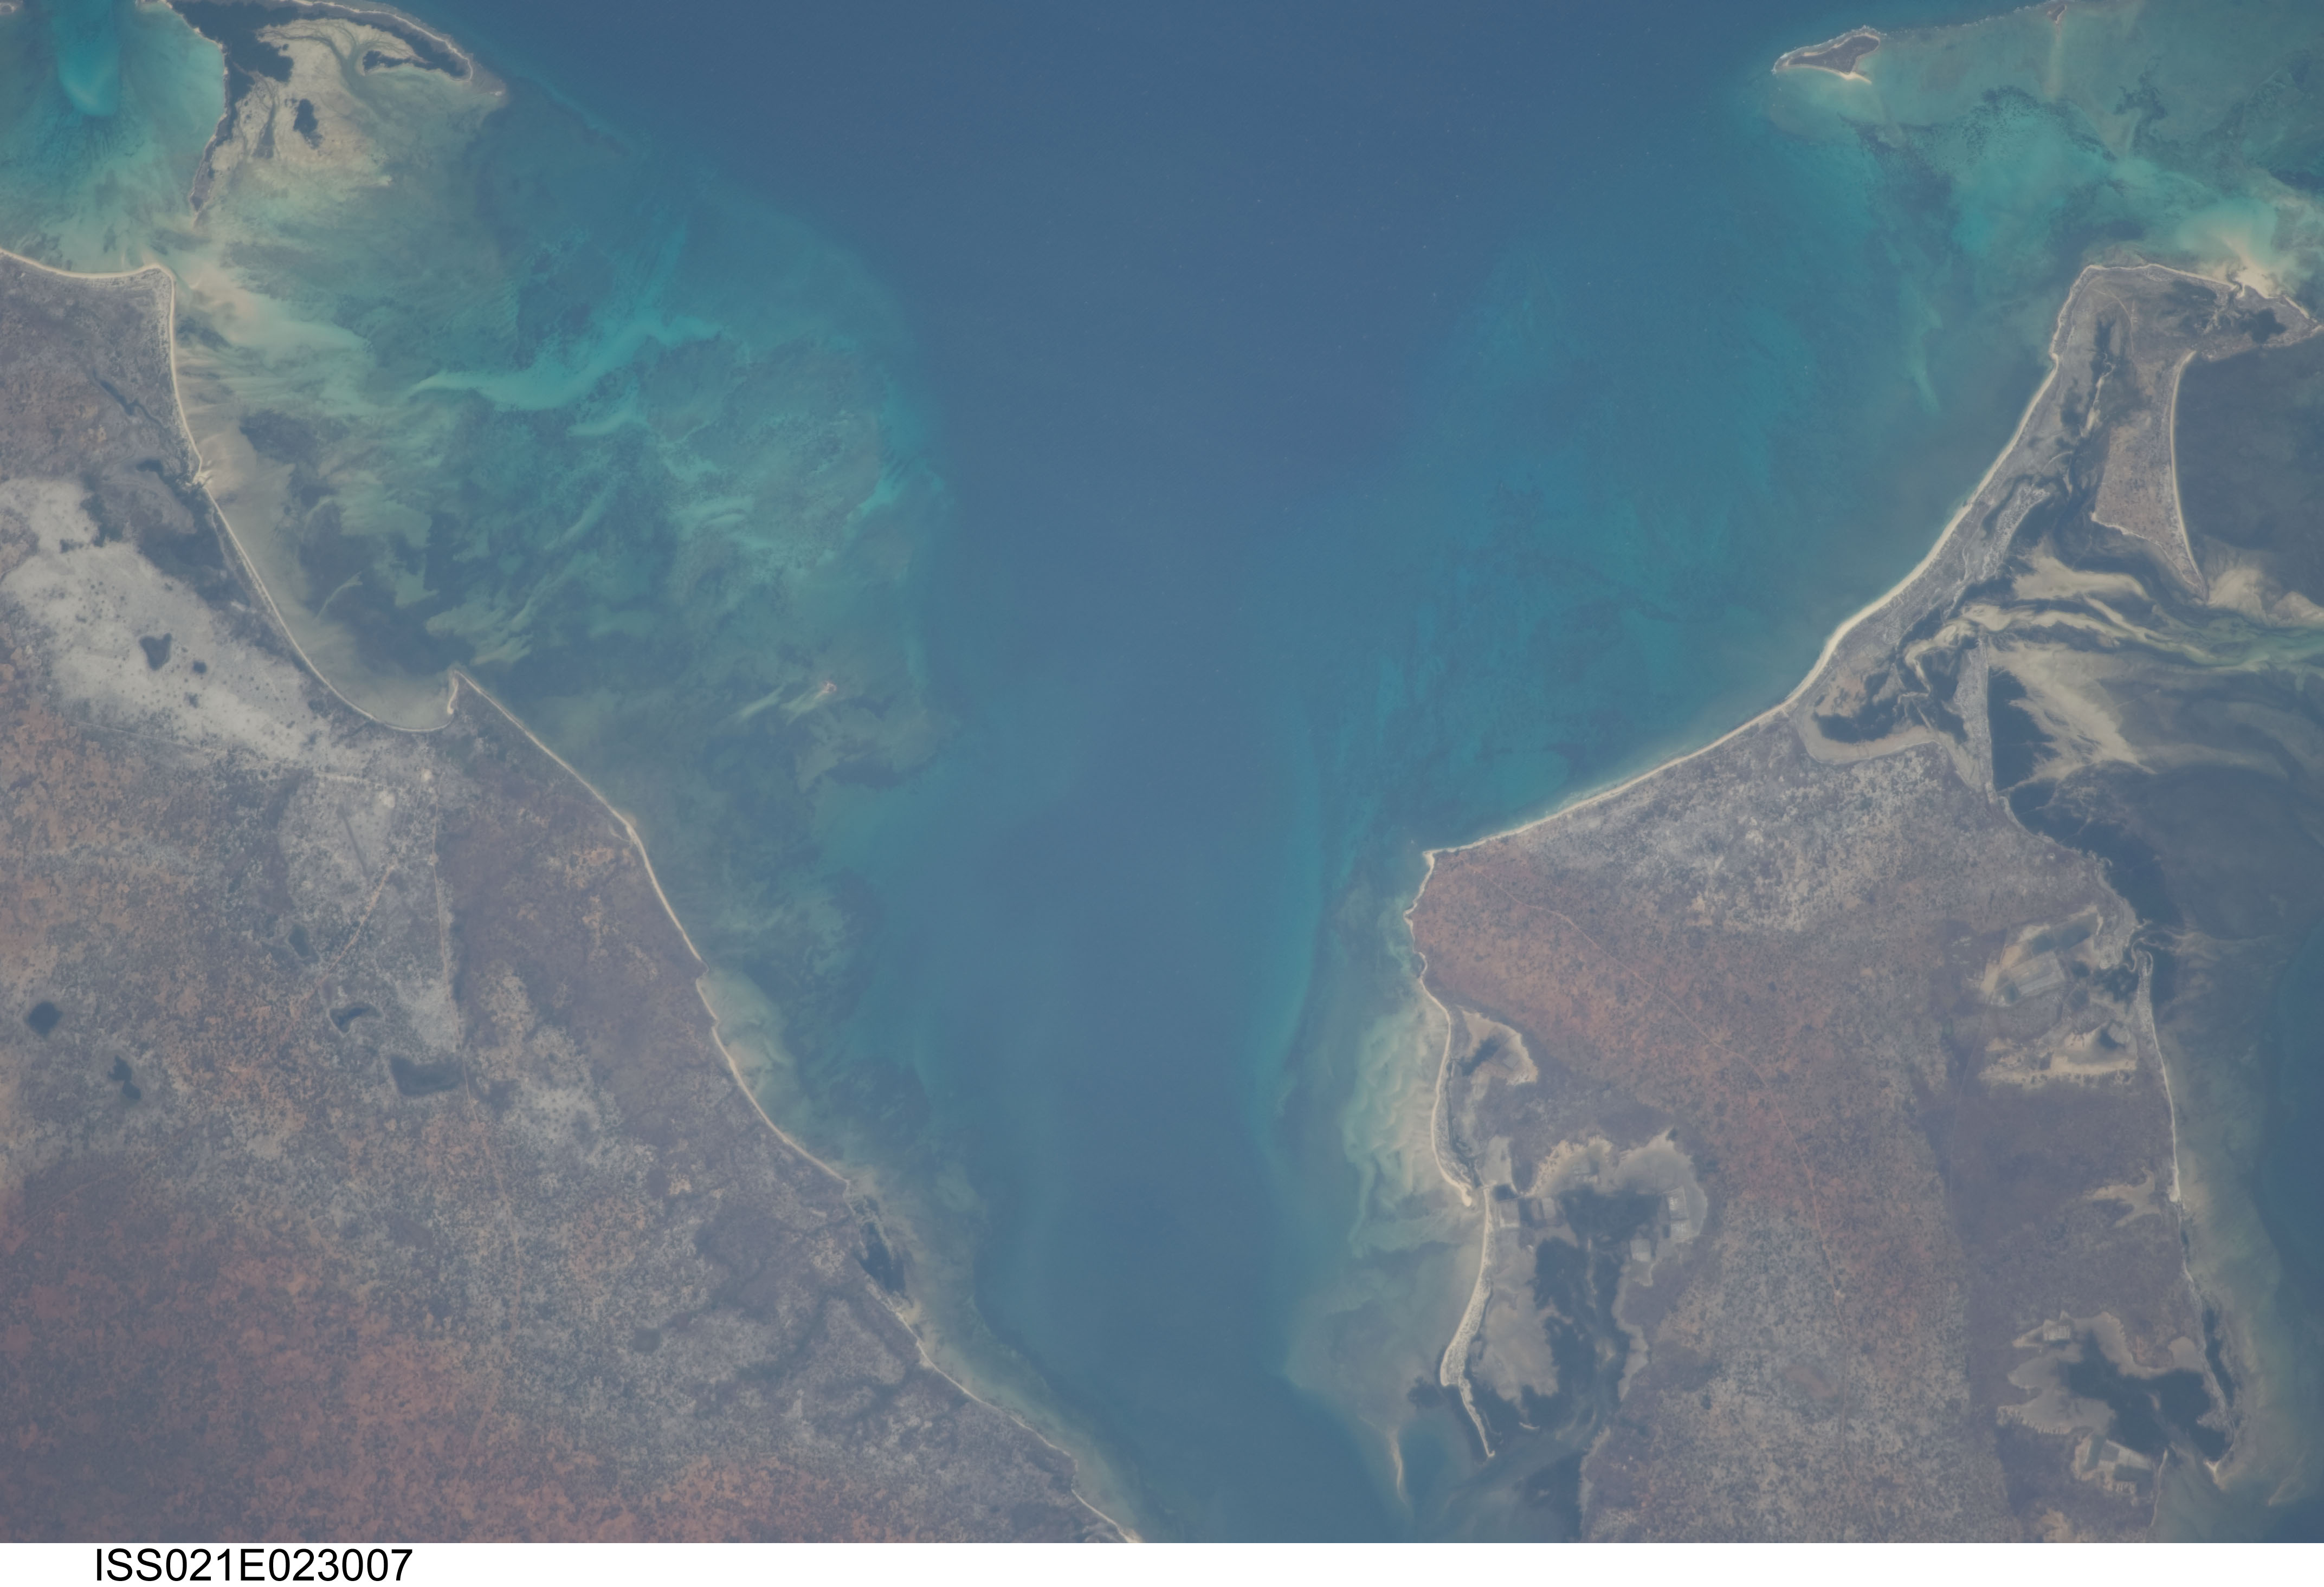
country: MOZAMBIQUE
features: CONDUCIA B., MATIBENE, CORAL
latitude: -14.9
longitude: 40.8
